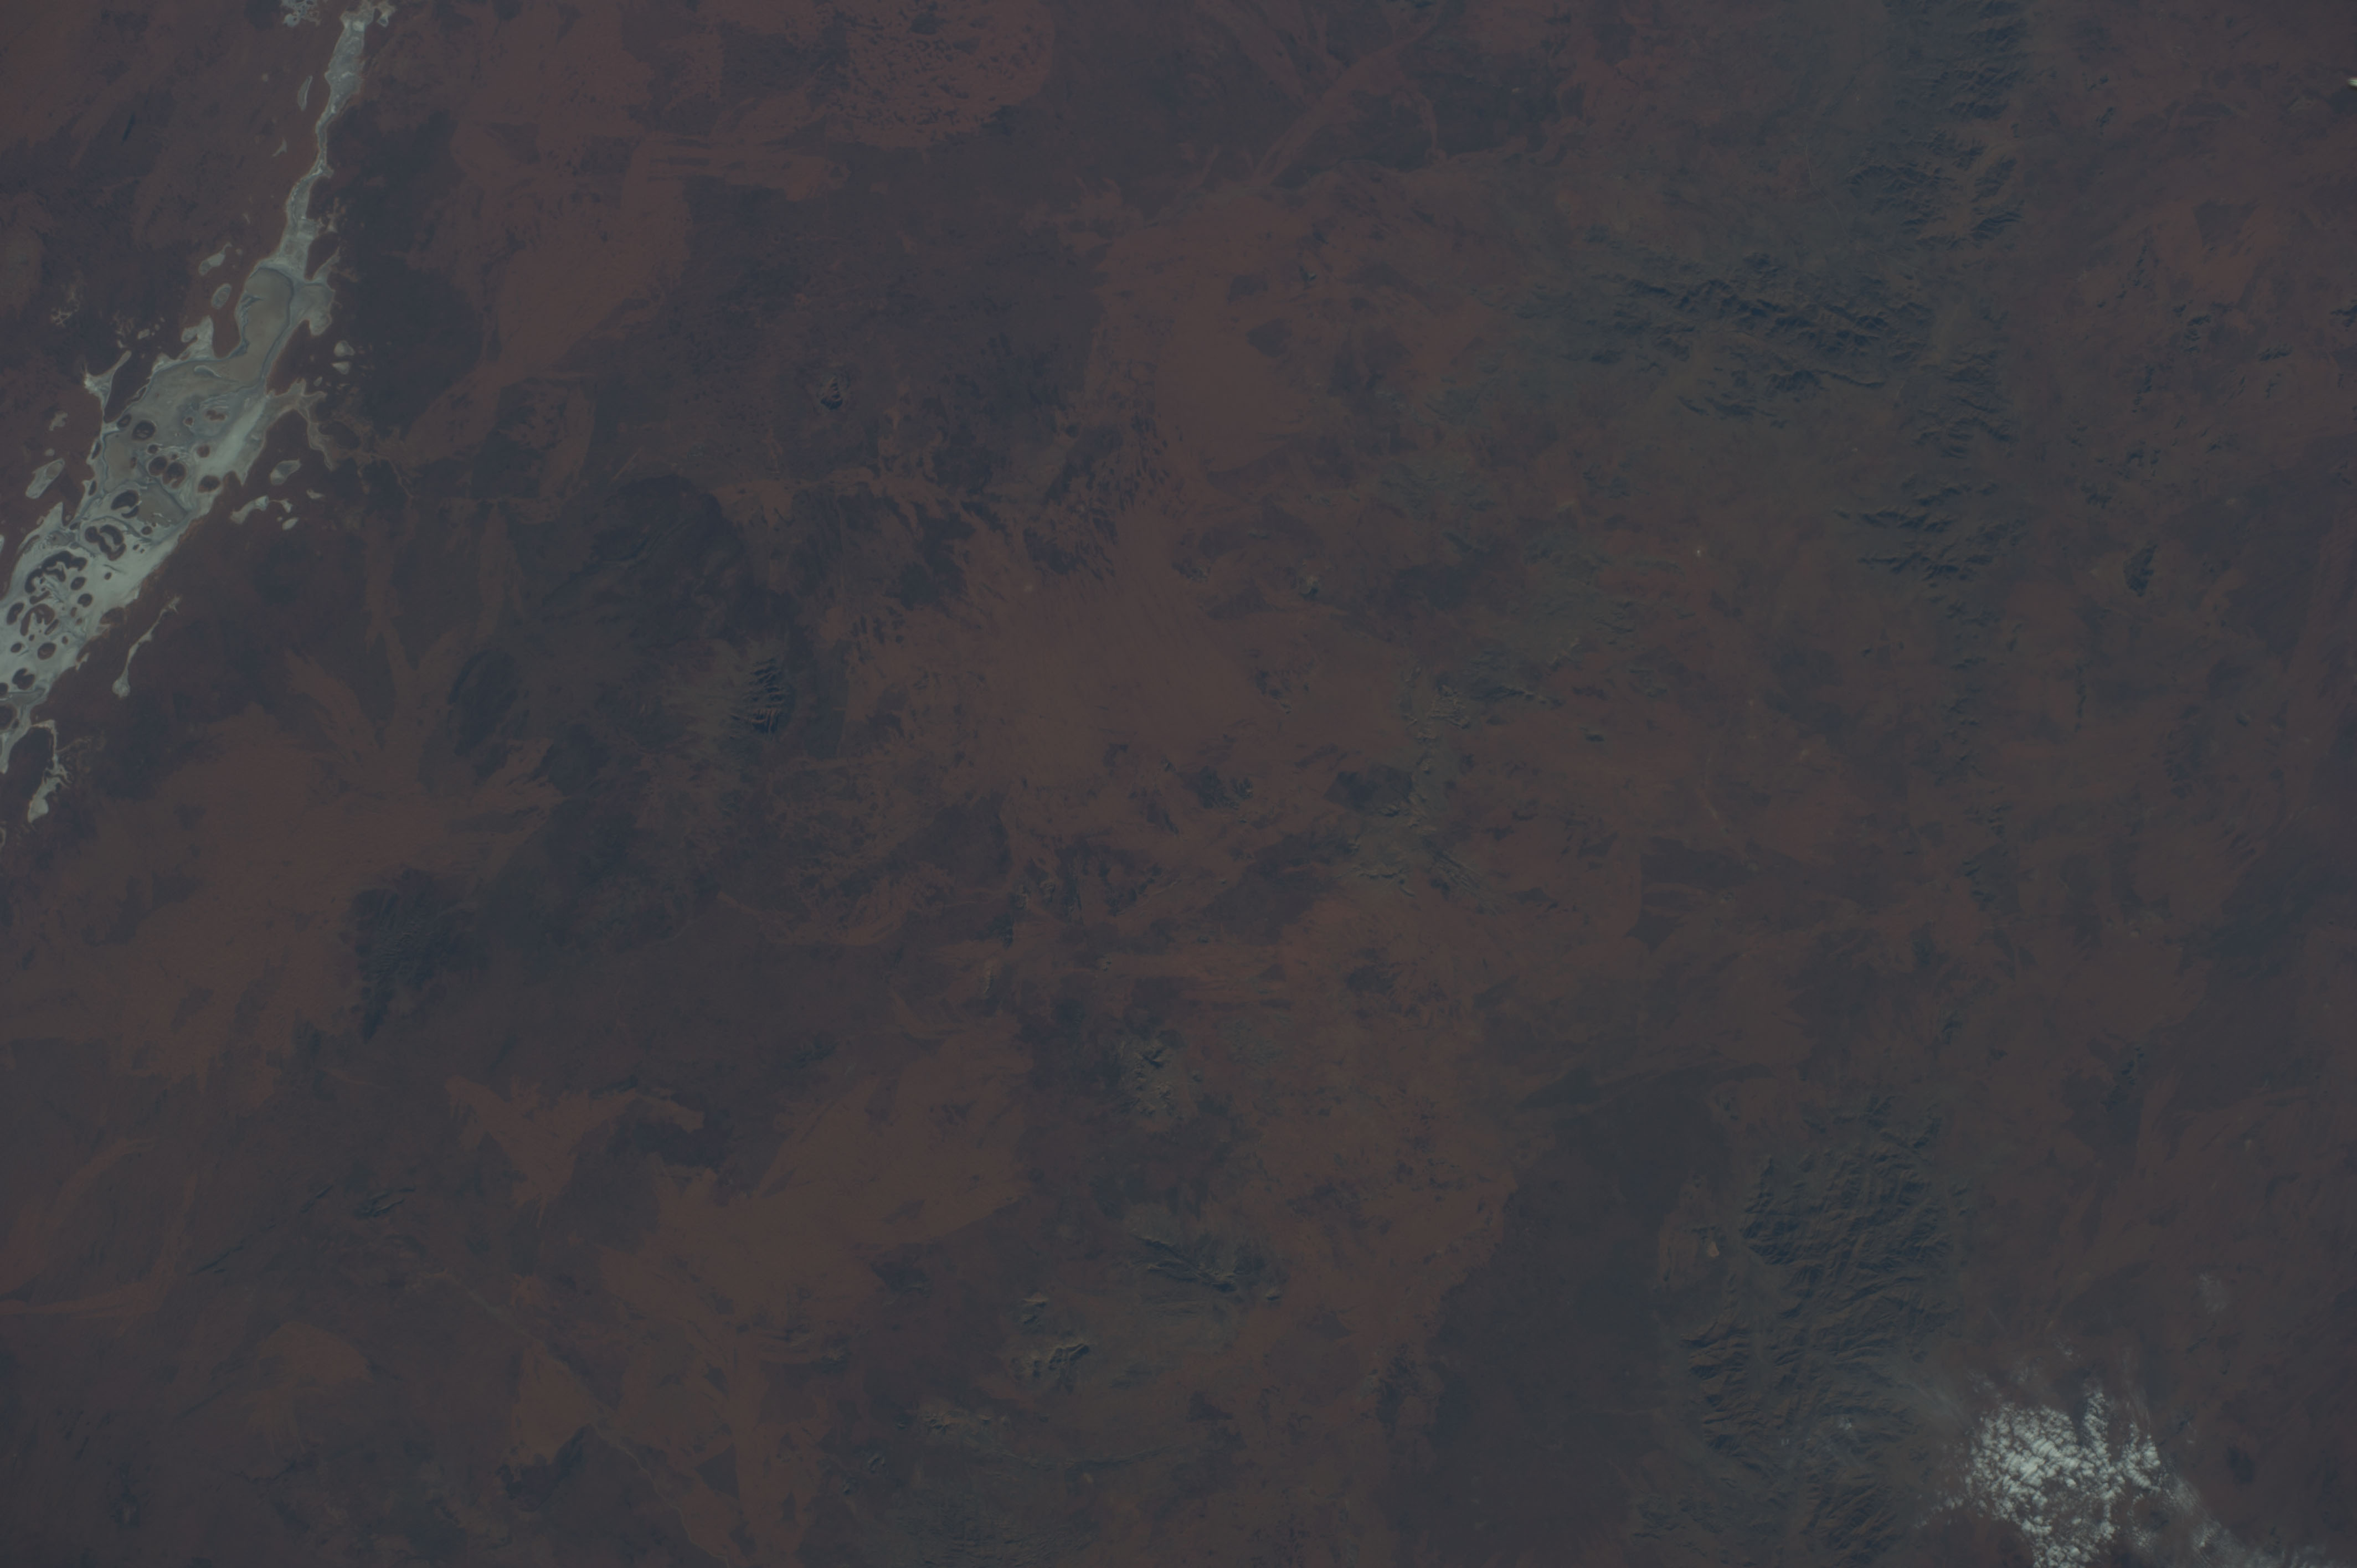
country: AUSTRALIA-NT
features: L. AMADEUS, MT. CHARLES, MT. MORRIS
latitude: -25.5
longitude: 130.5
